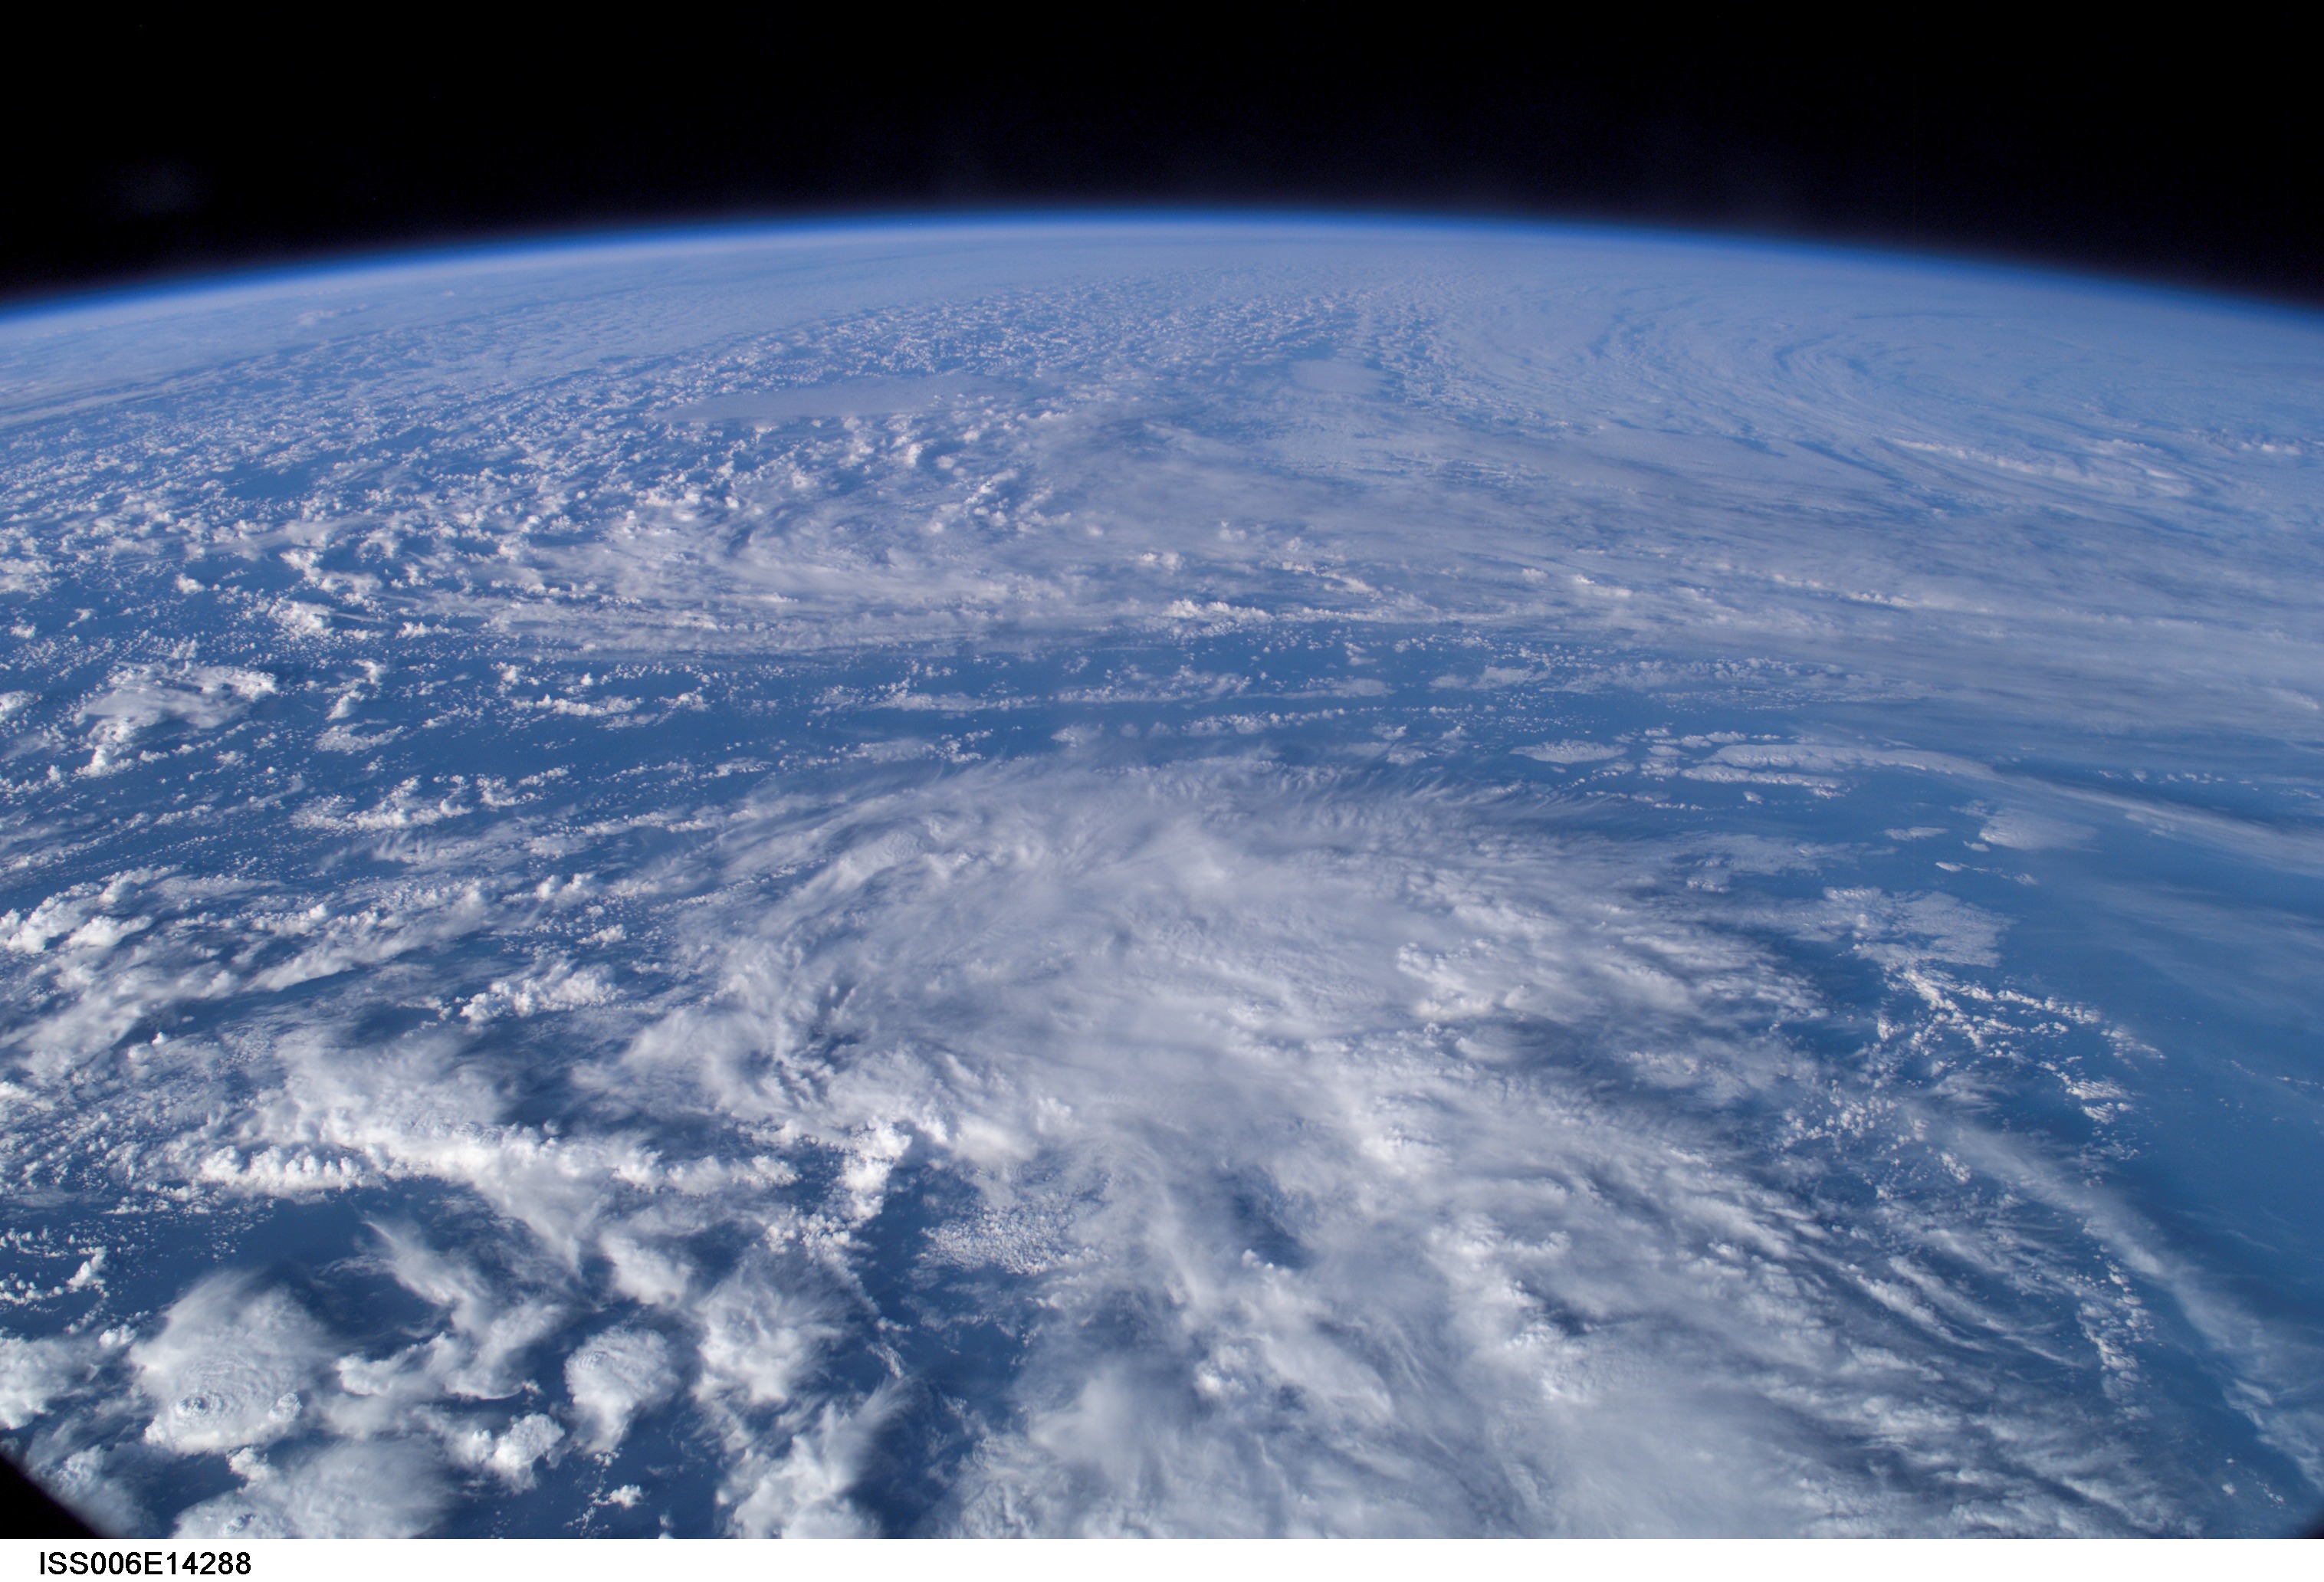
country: CLOUDS
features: PAN-CLOUDS
